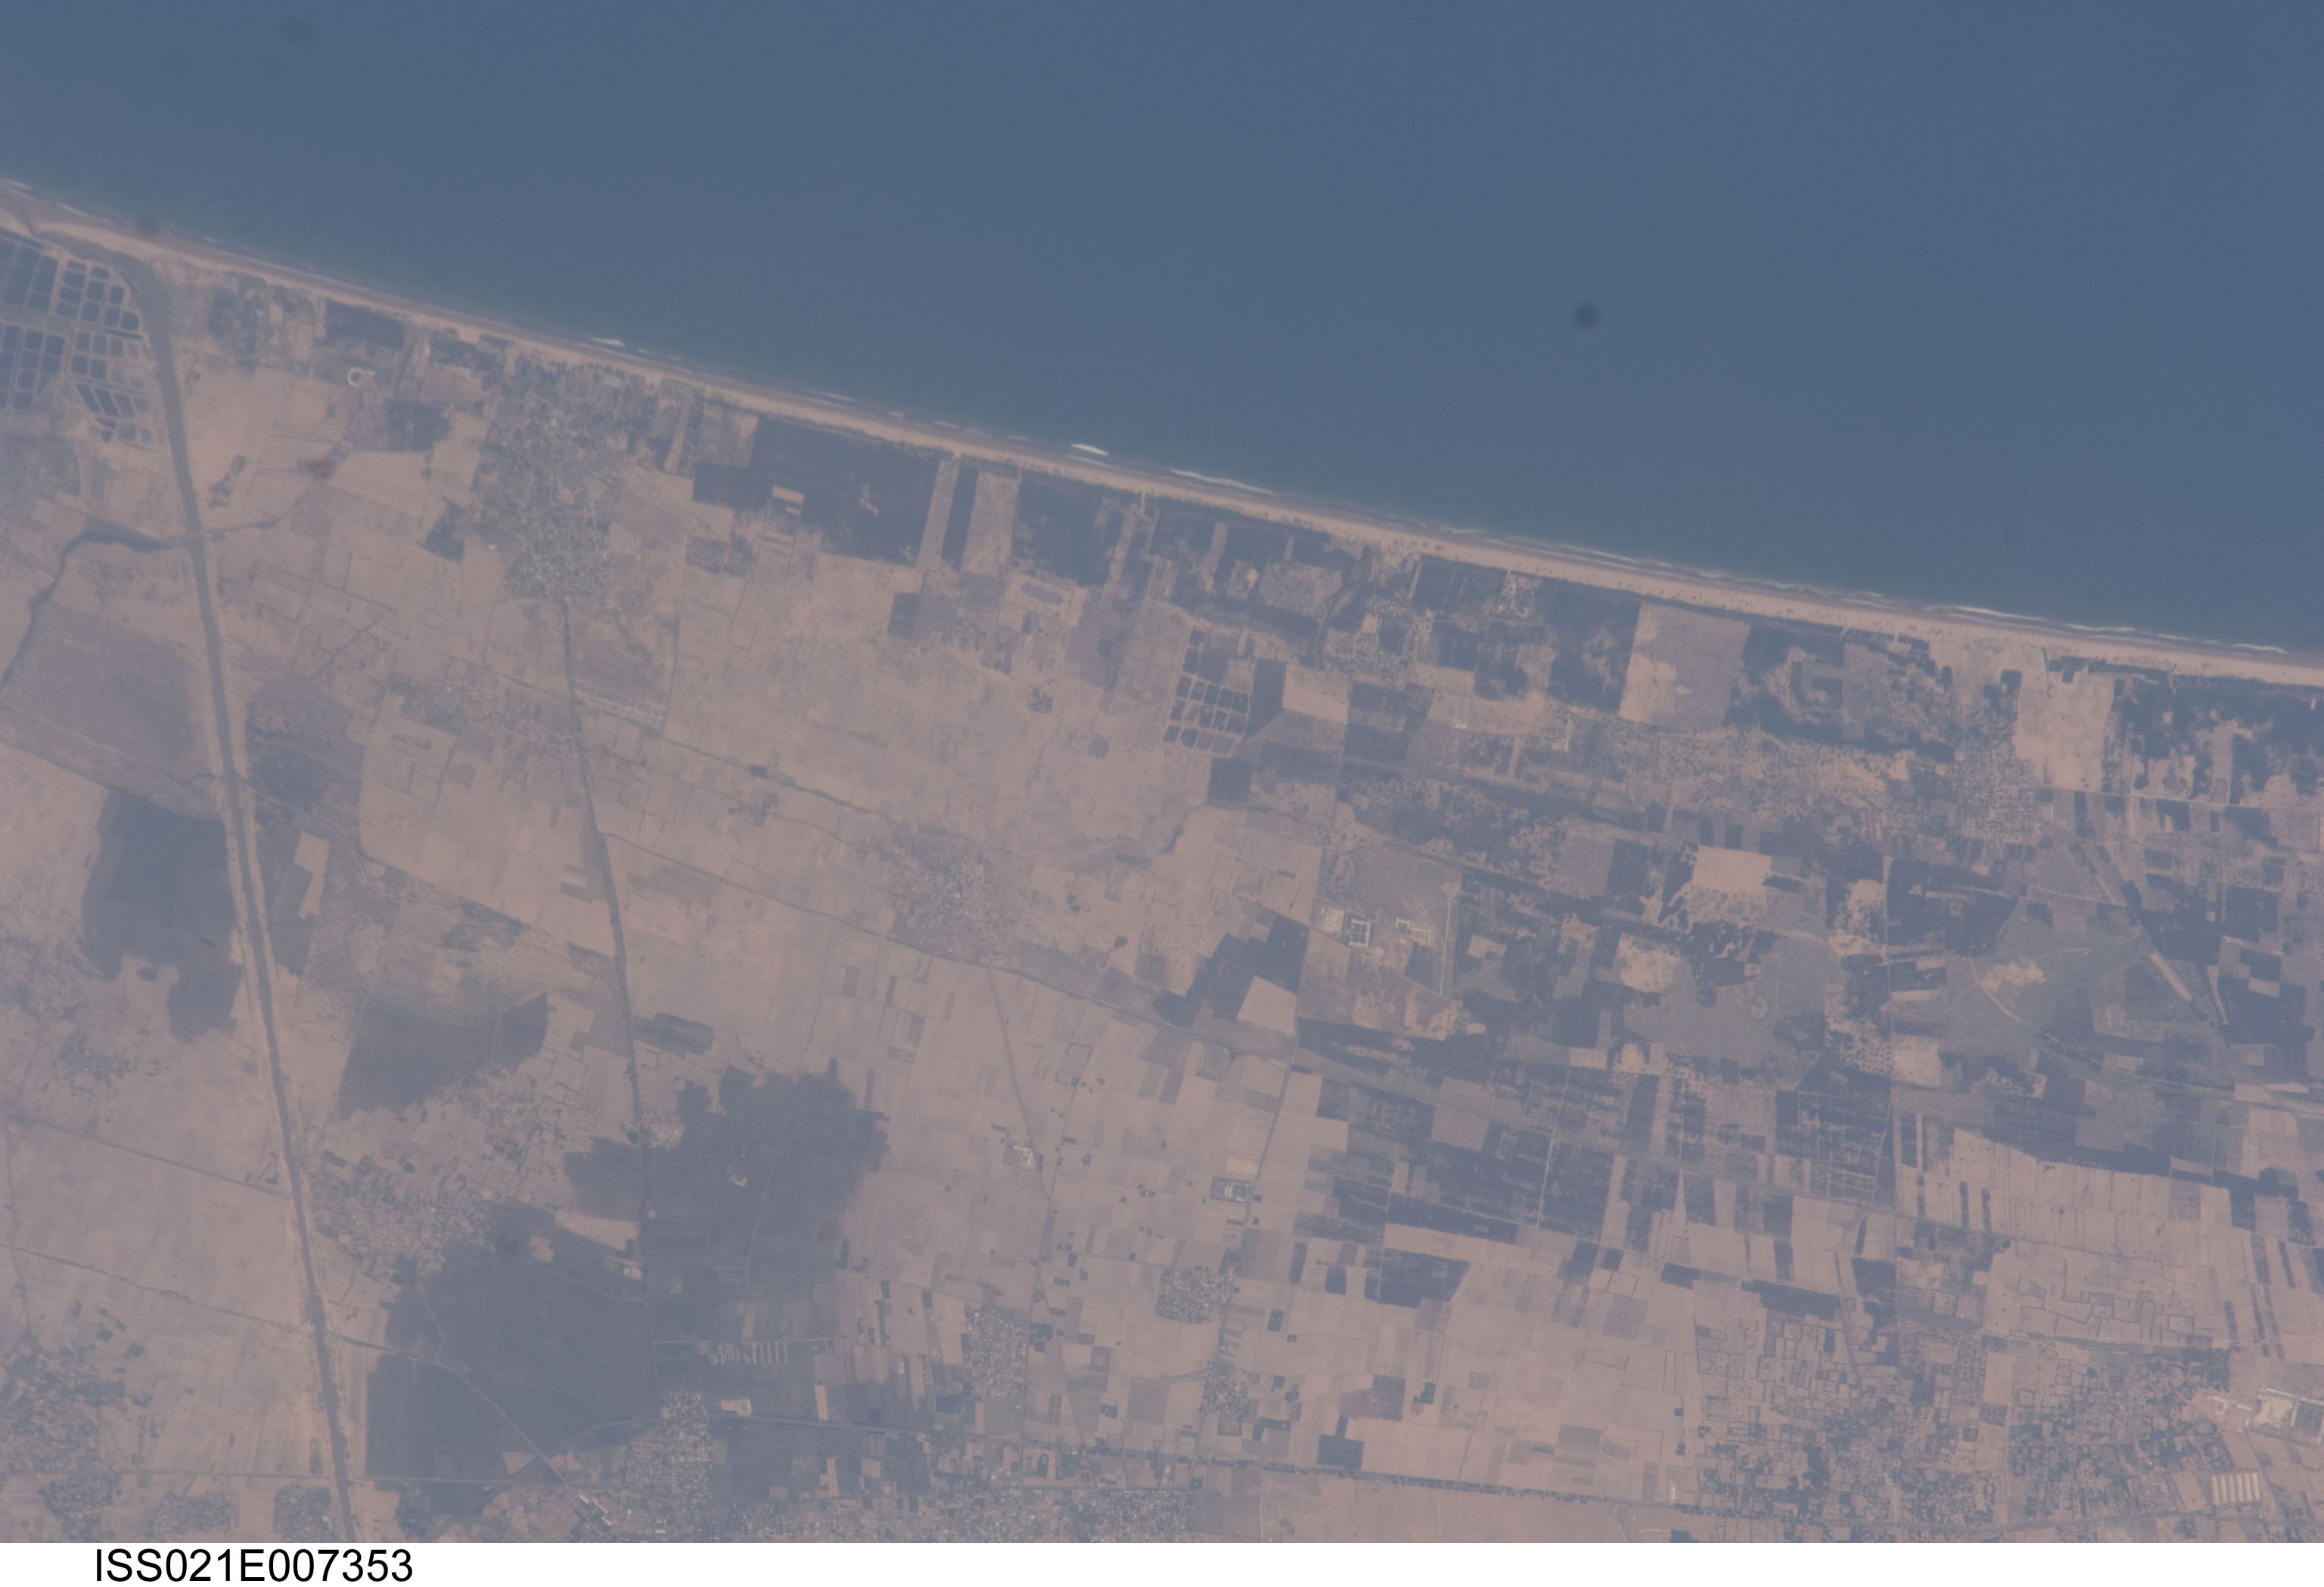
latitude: 15.8
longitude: 80.4
